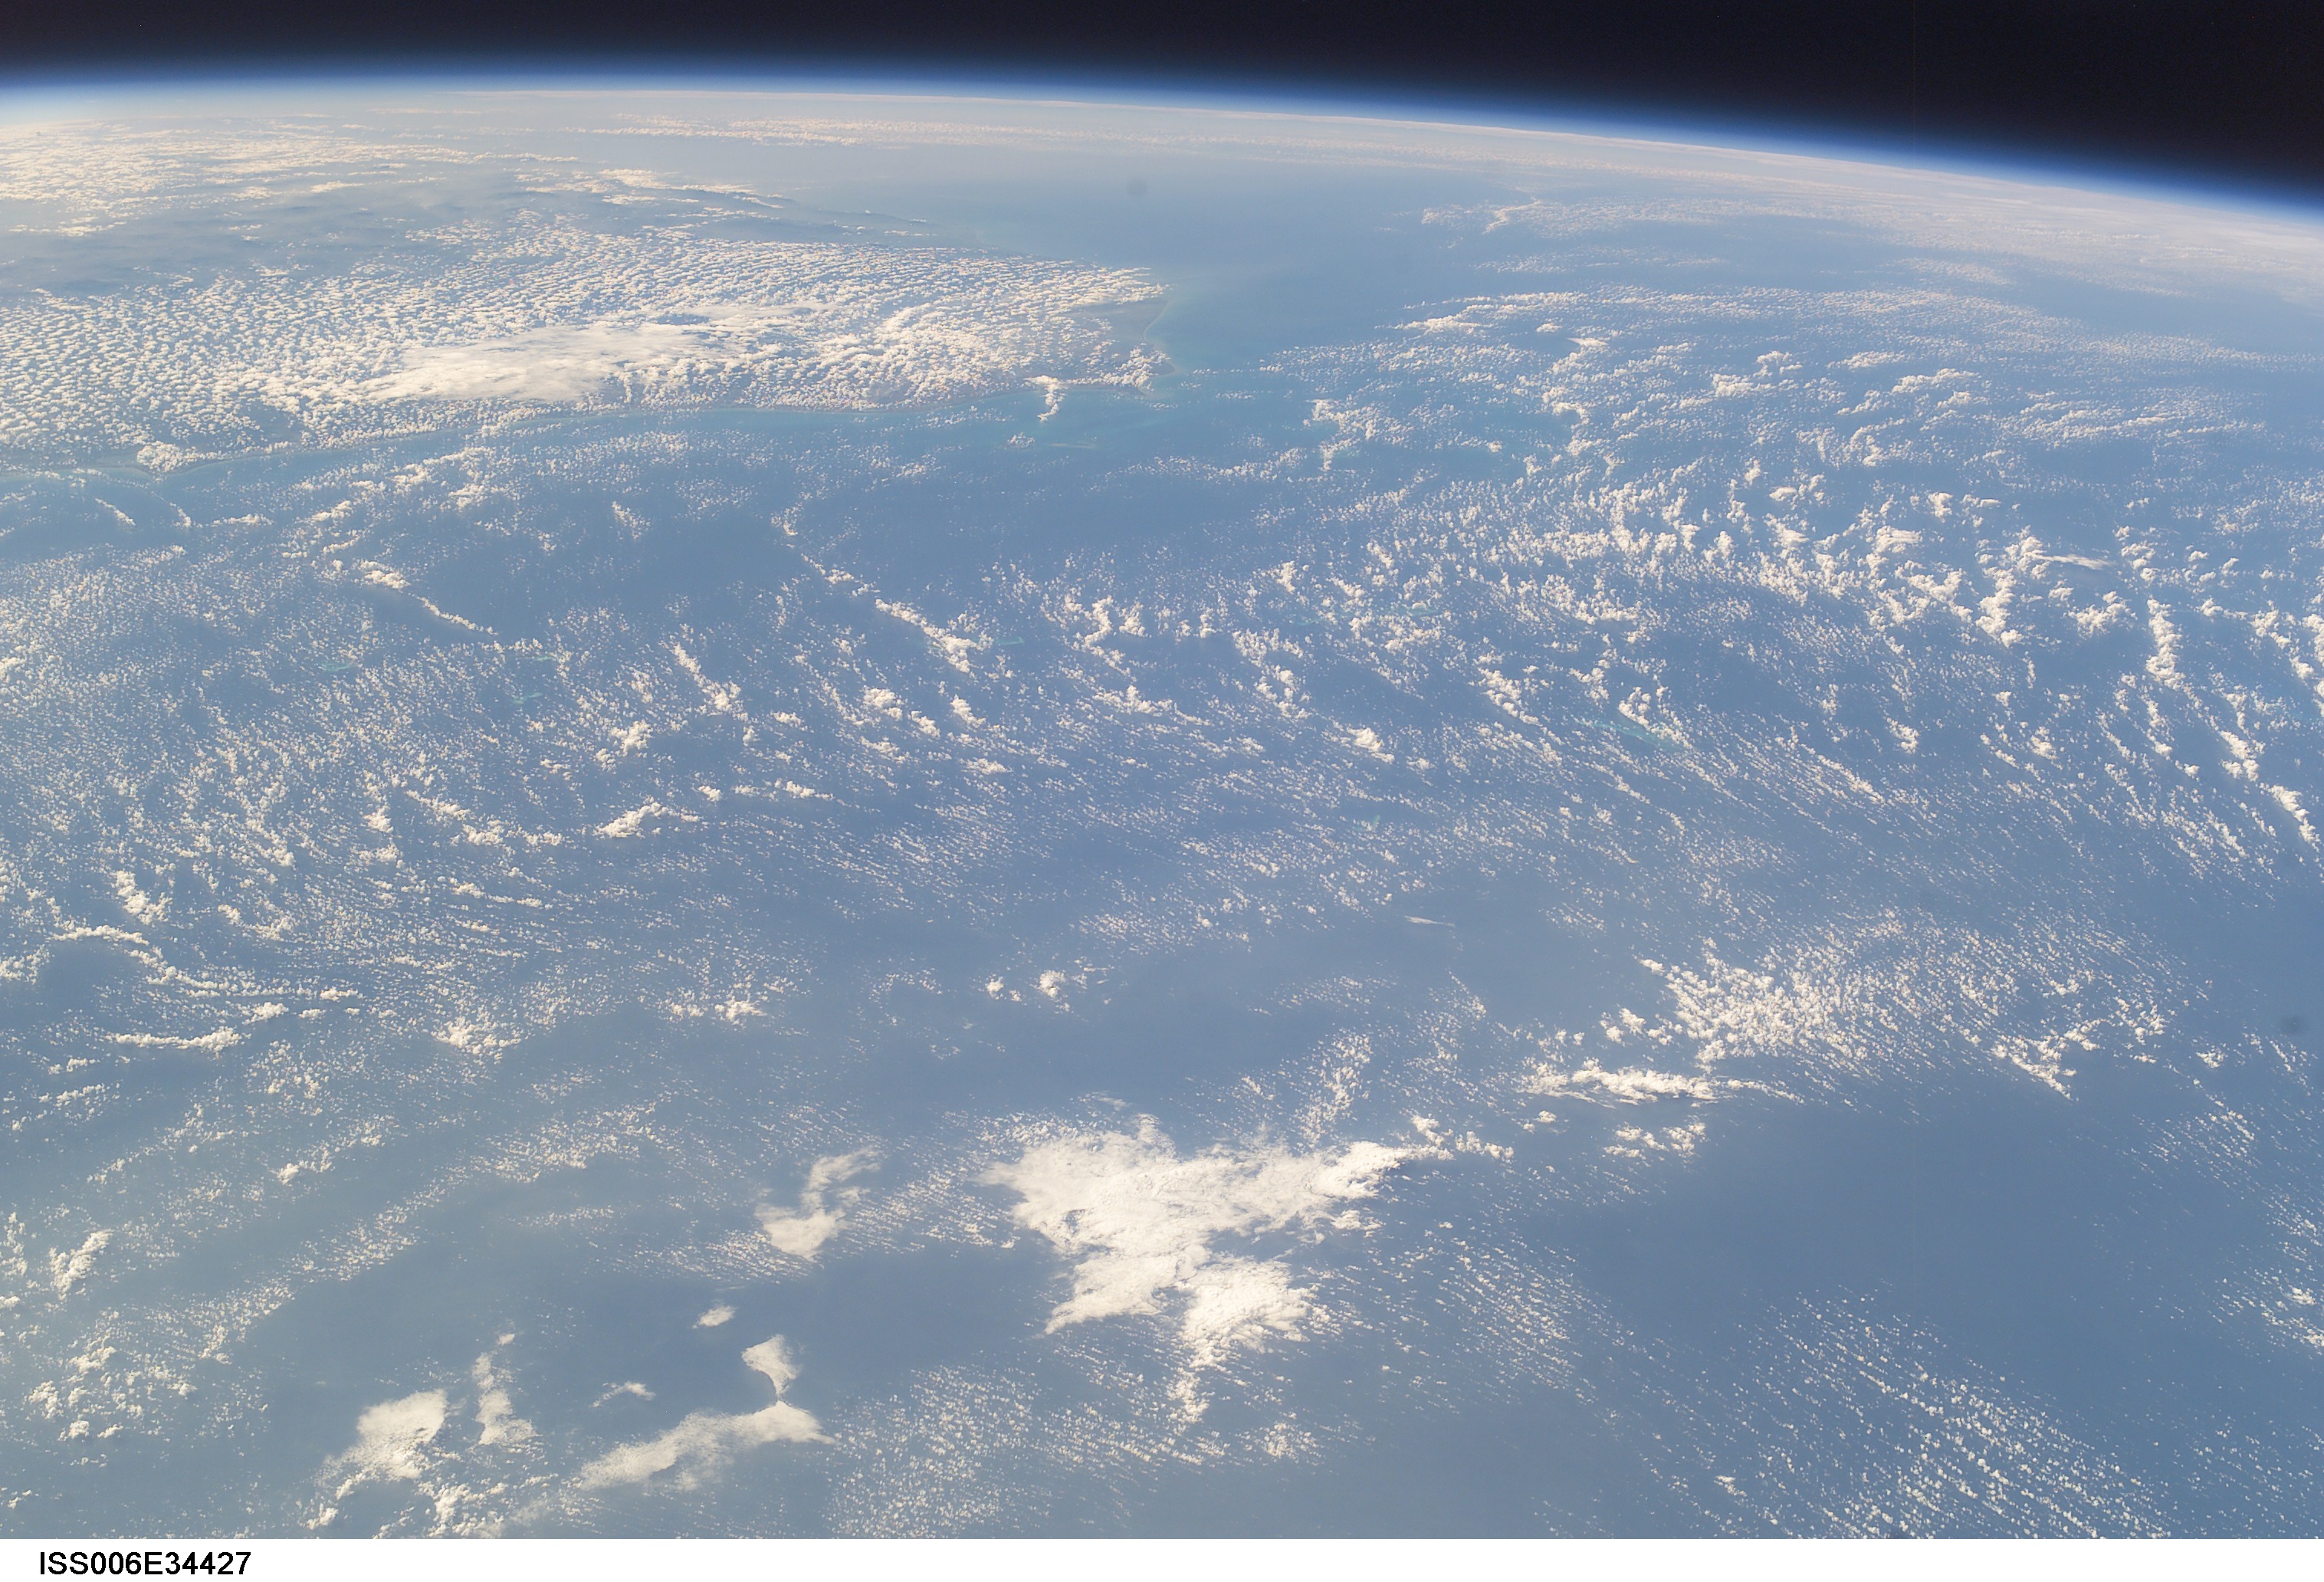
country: CLOUDS
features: PAN-CLOUDS, HAZE
